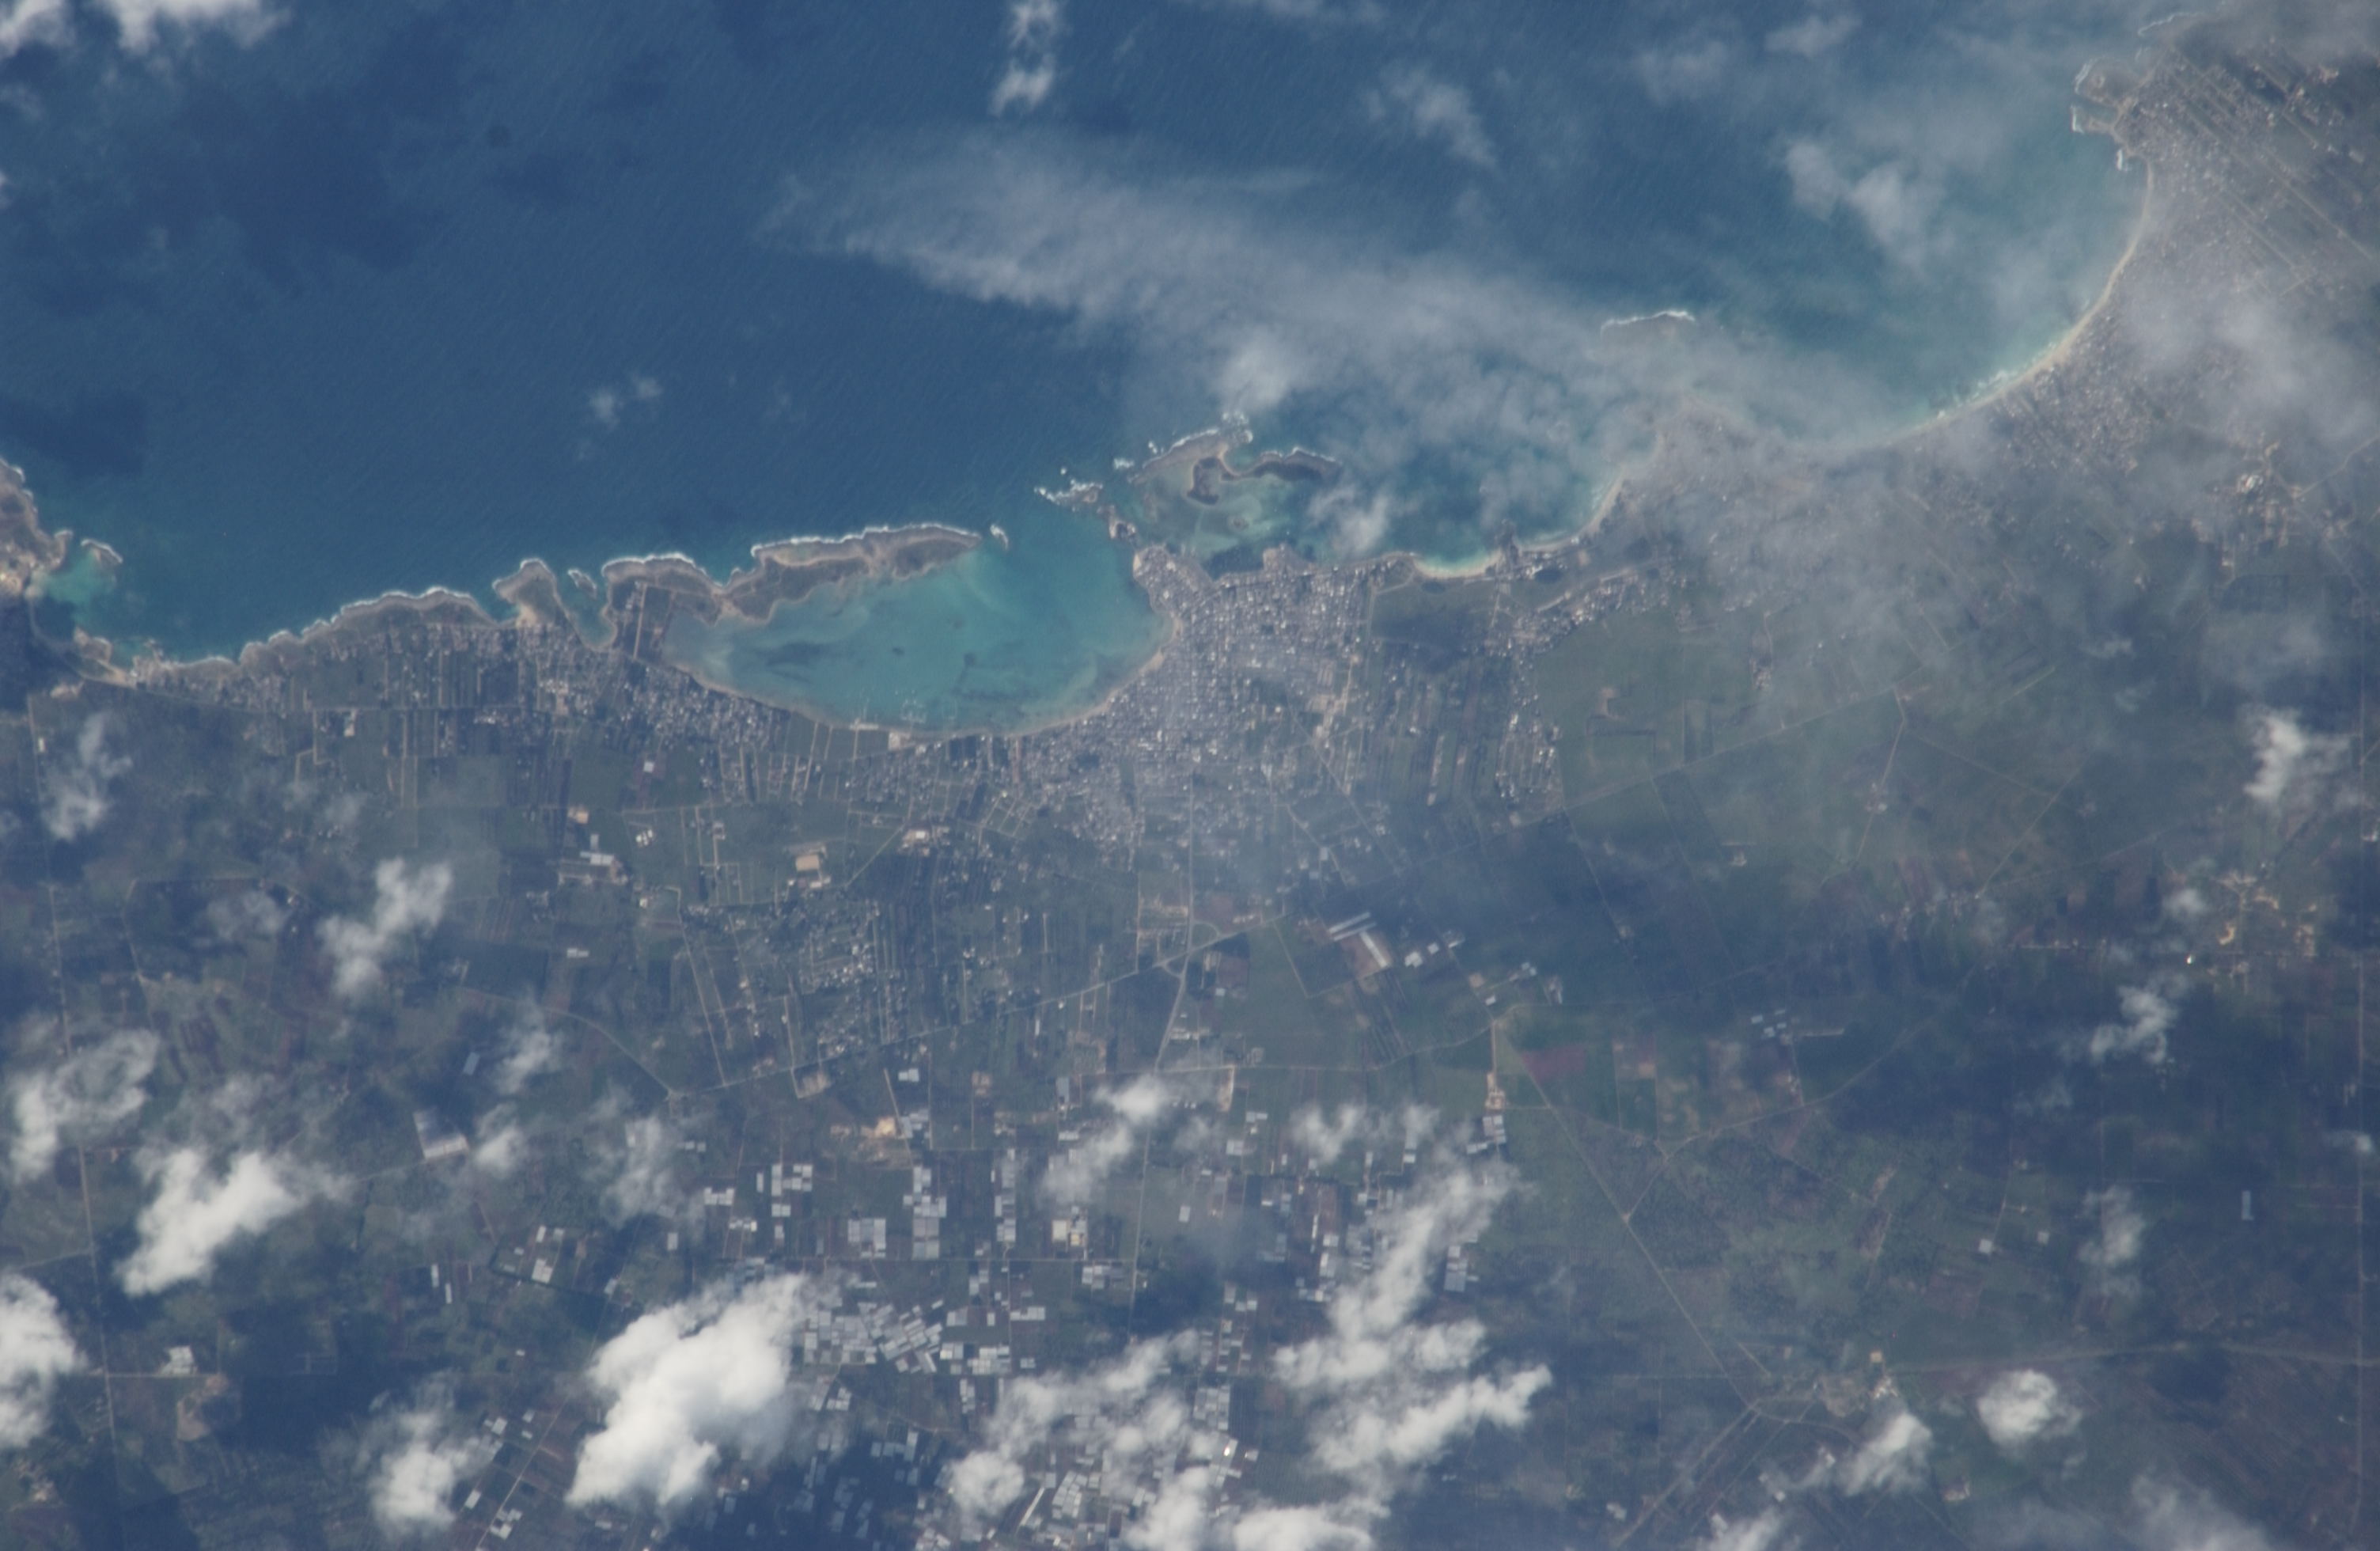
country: ITALY
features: LA STREA,PORTO CESAREO,AGR.,TORRE LAPILLO,COASTLINE,SCALA DI FURNO
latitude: 40.3
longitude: 17.9
